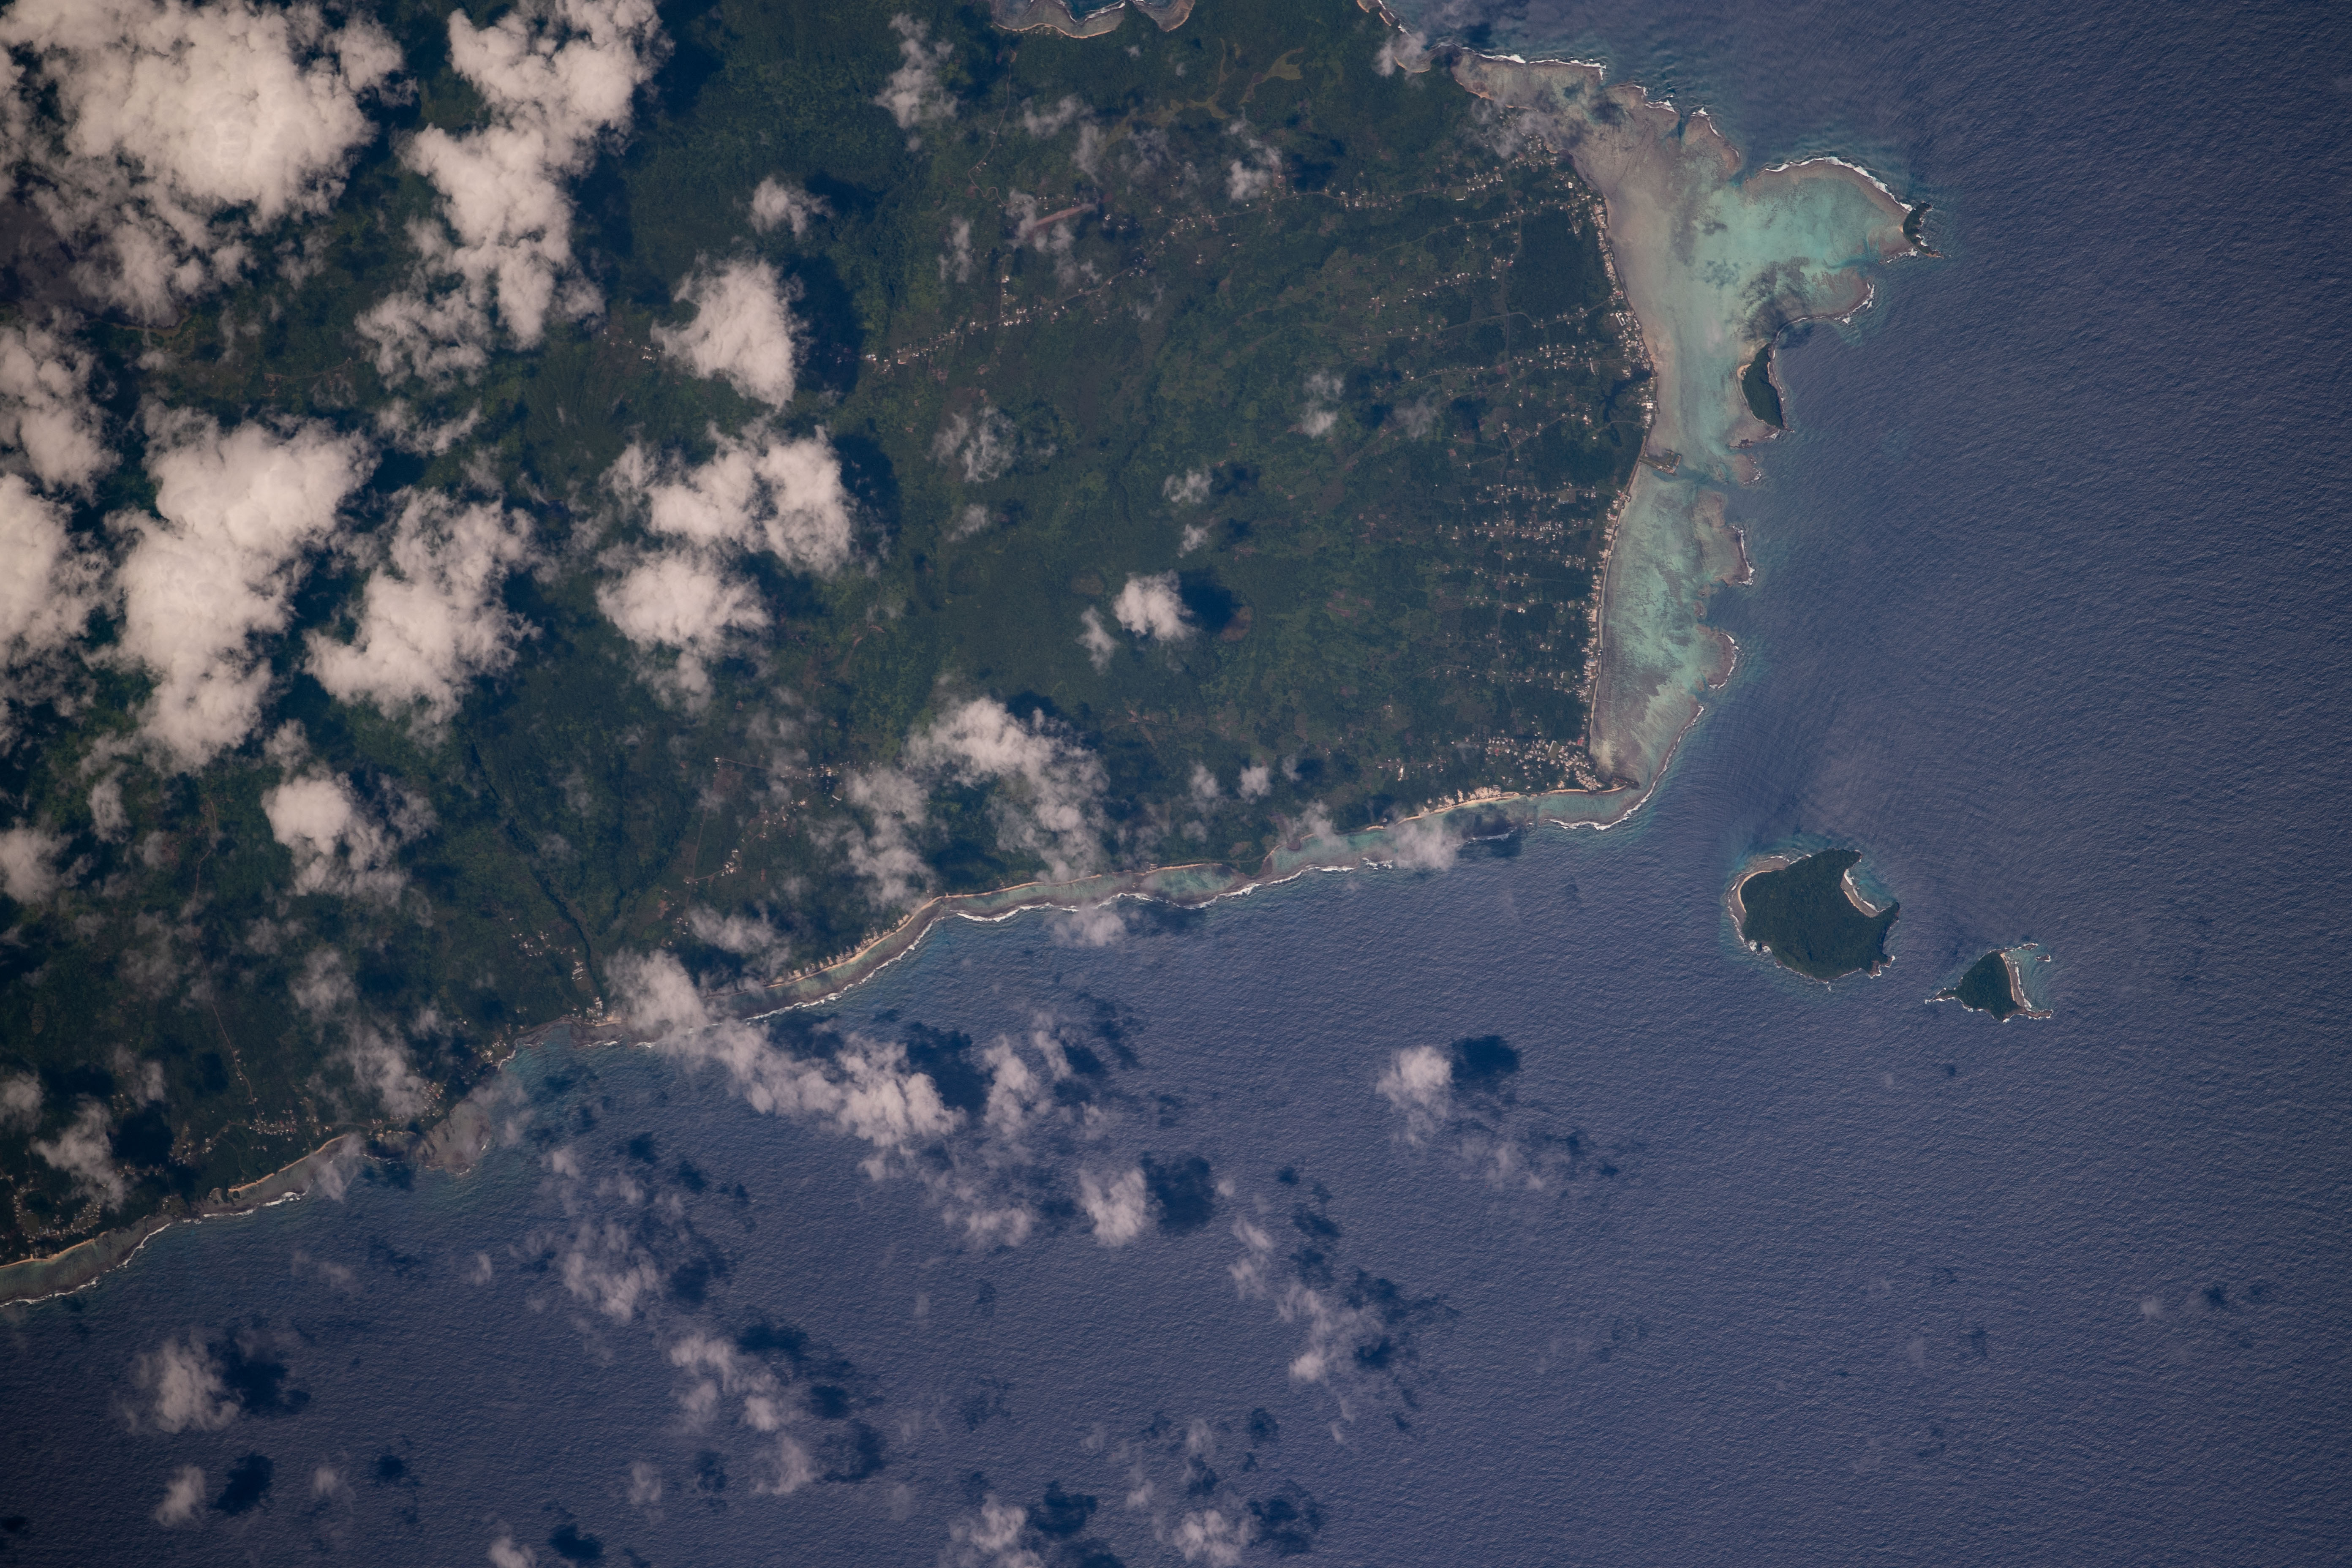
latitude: -14.0
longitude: -171.5
